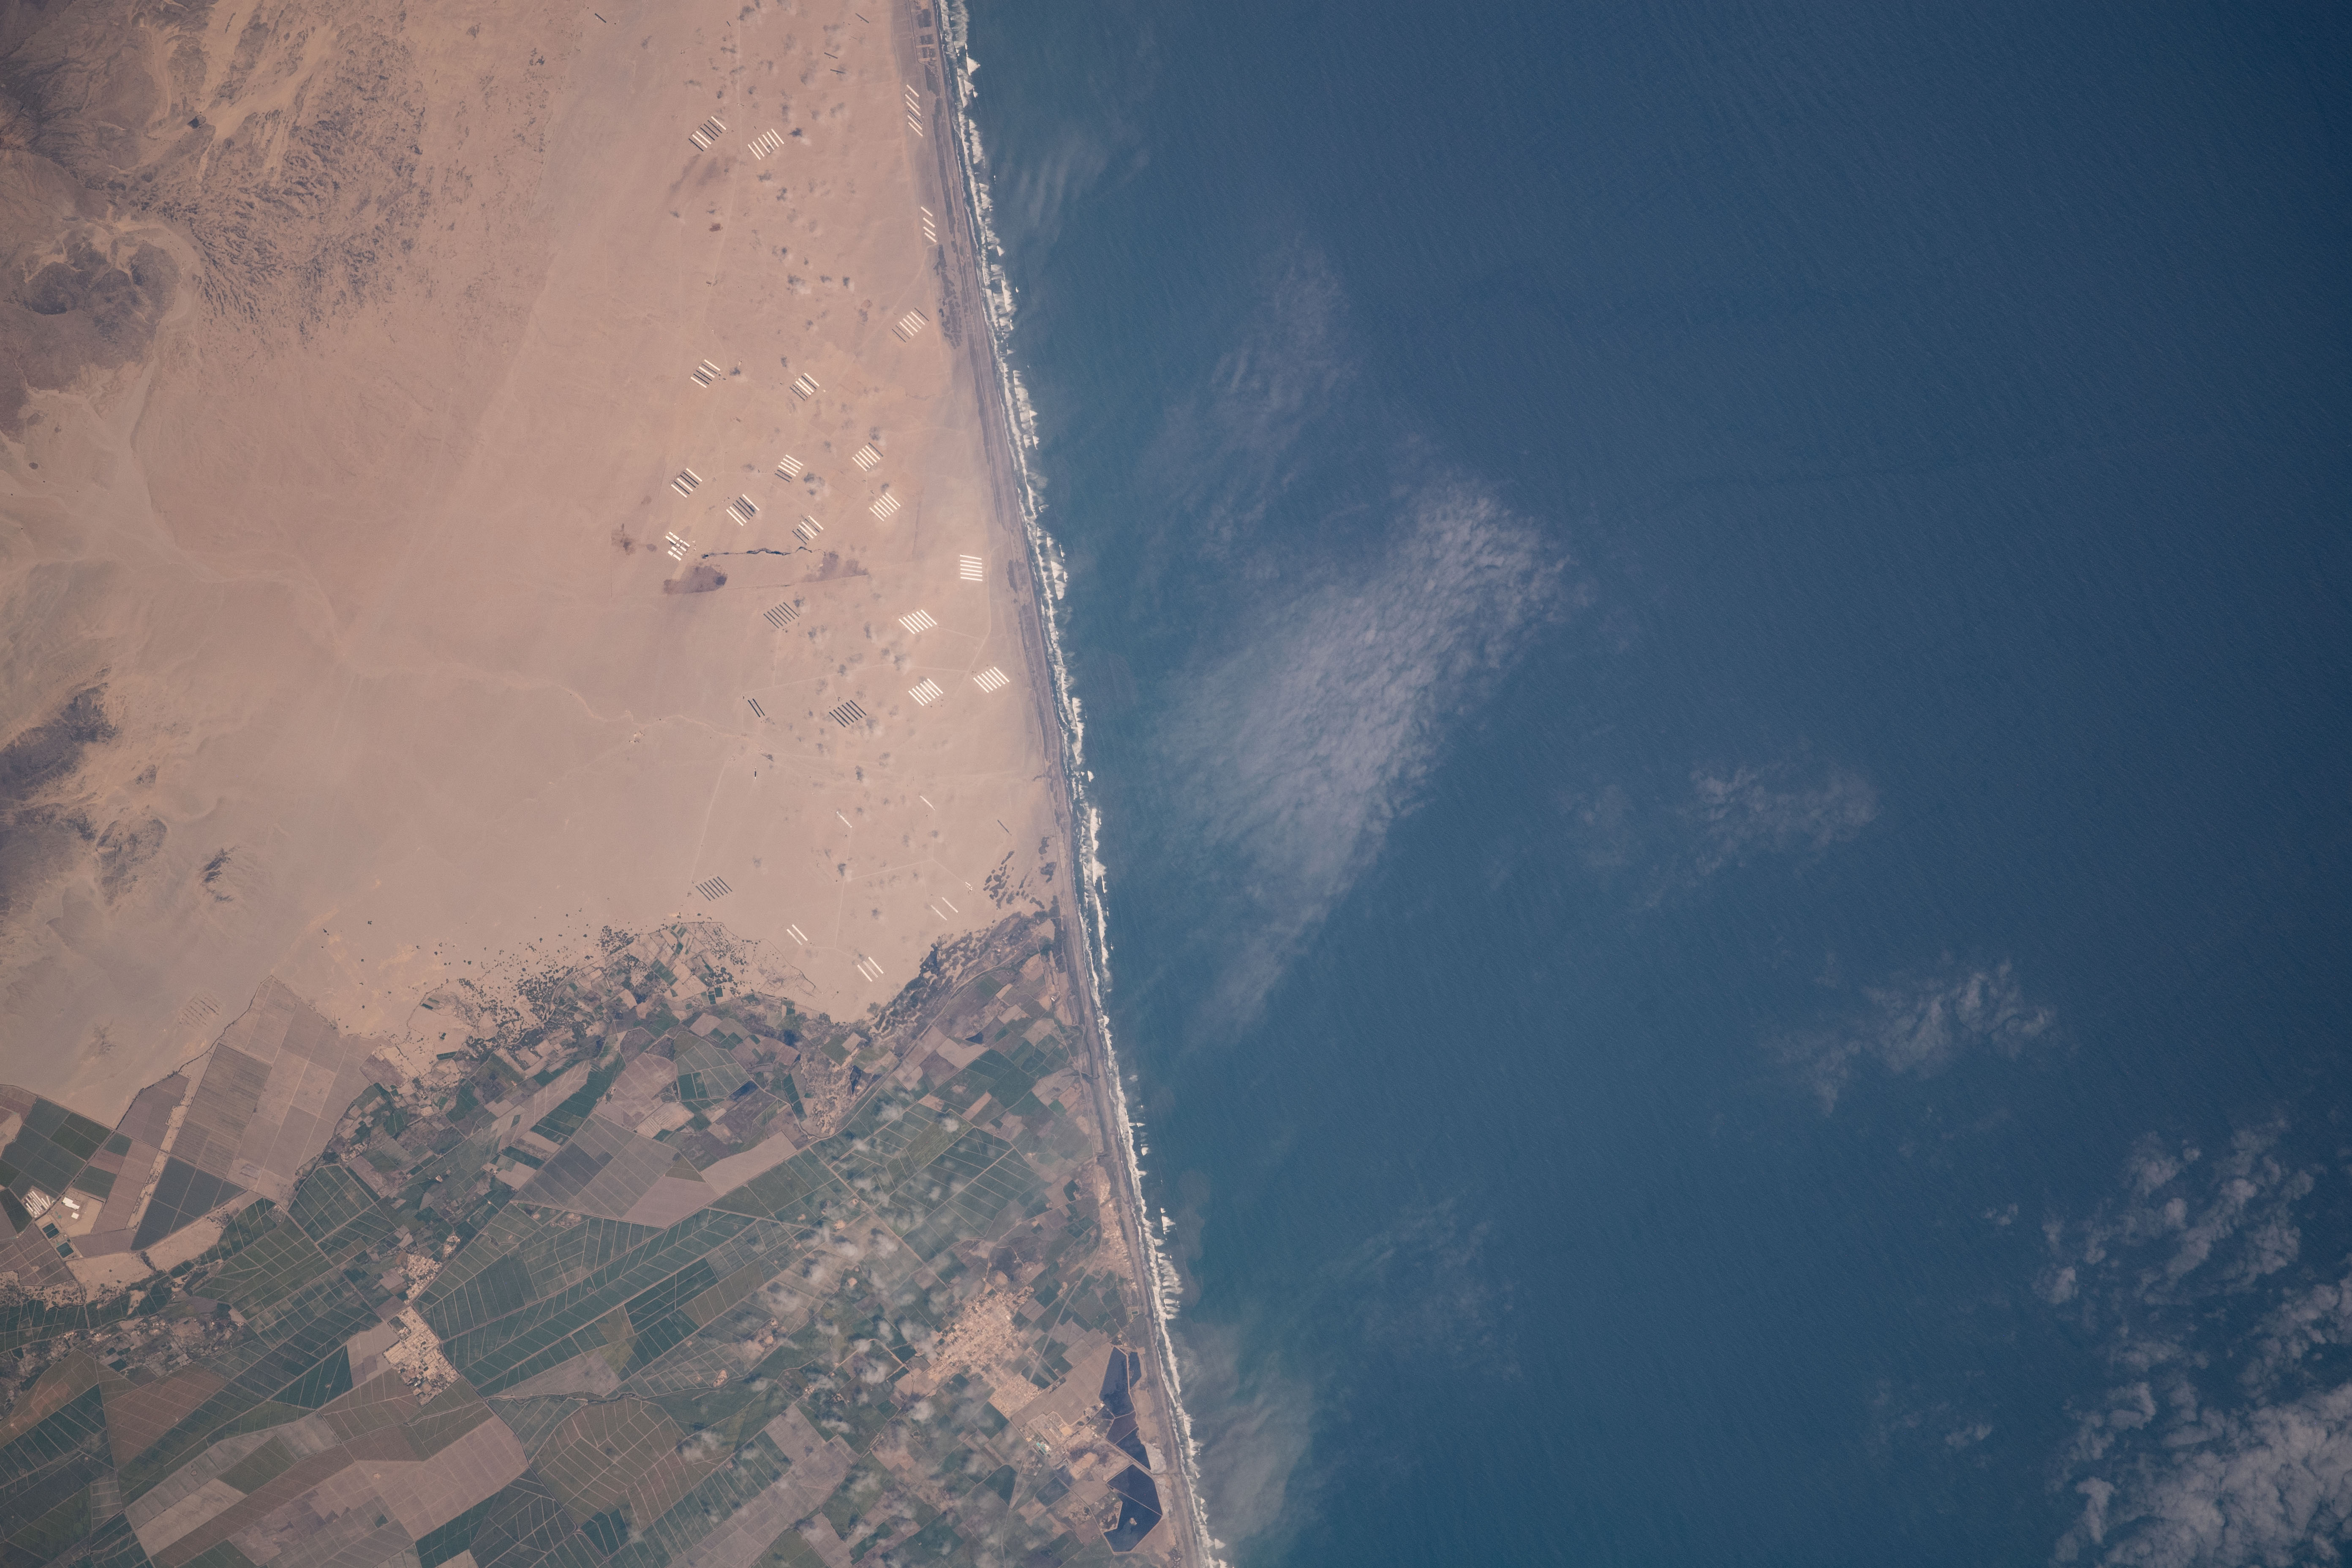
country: PERU
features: COASTLINE
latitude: -8.0
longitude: -79.2
